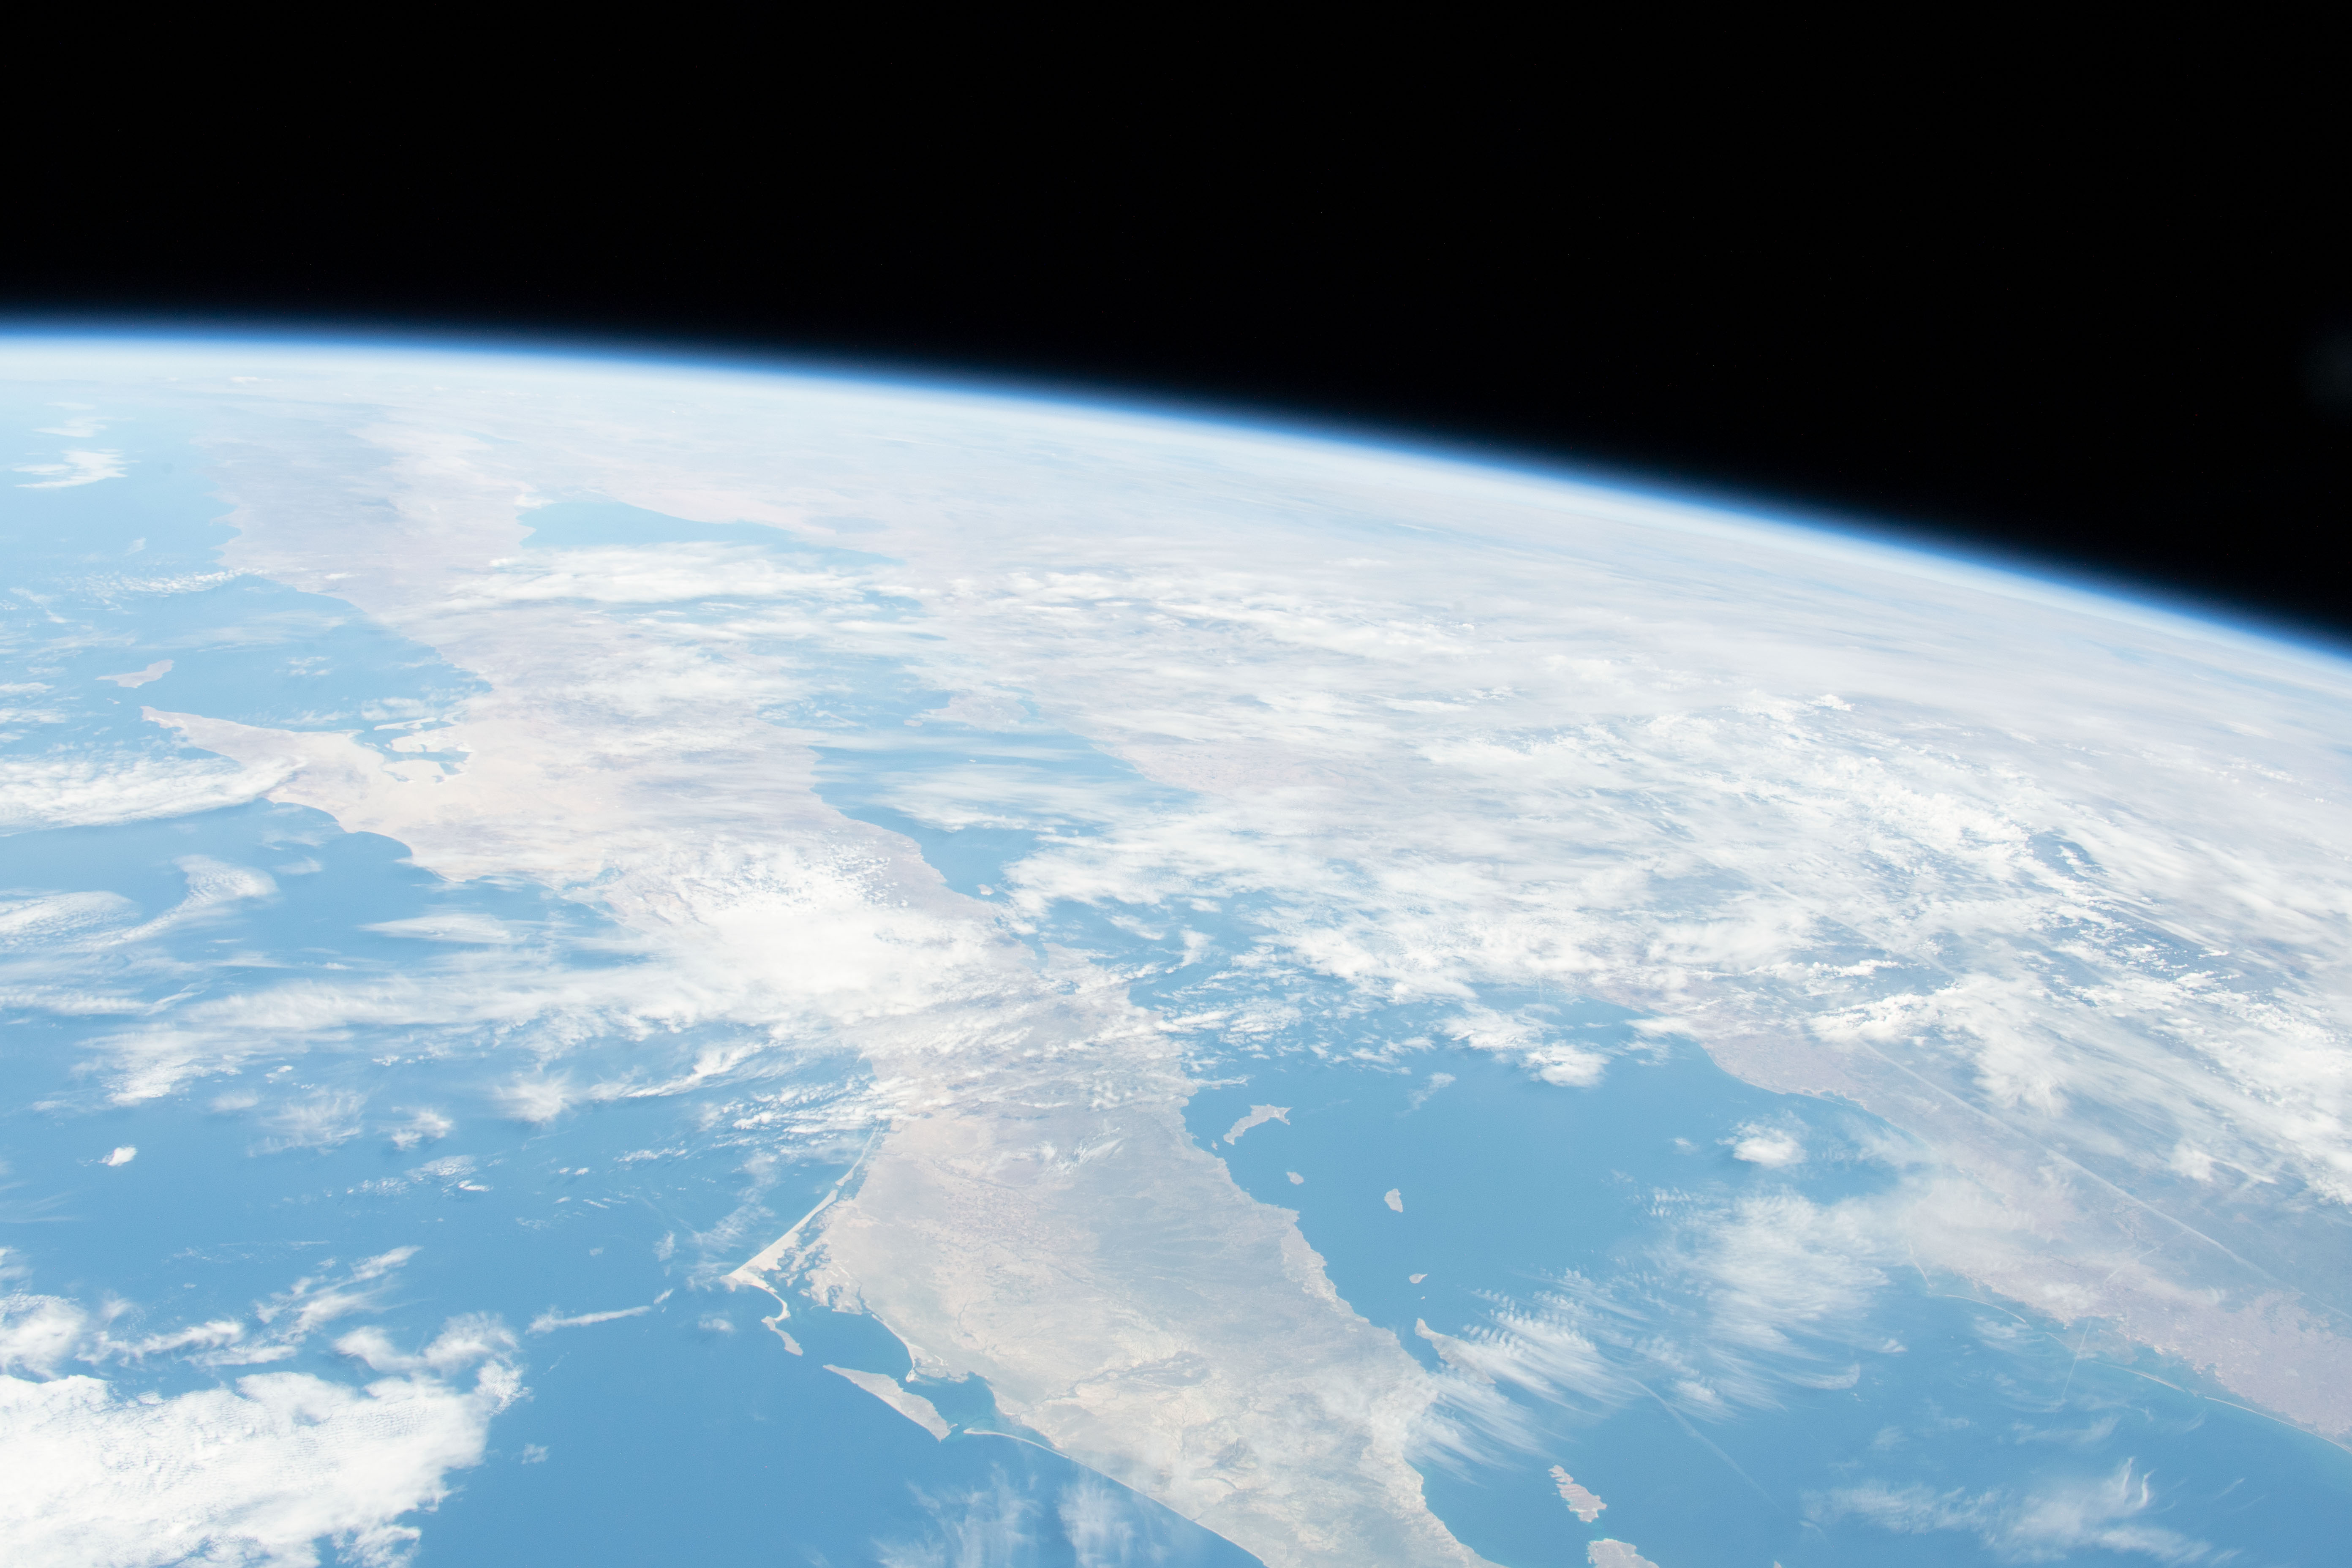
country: MEXICO
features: GULF OF CALIFORNIA, BAJA CALIFORNIA SUR
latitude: 30.0
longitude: -111.0
